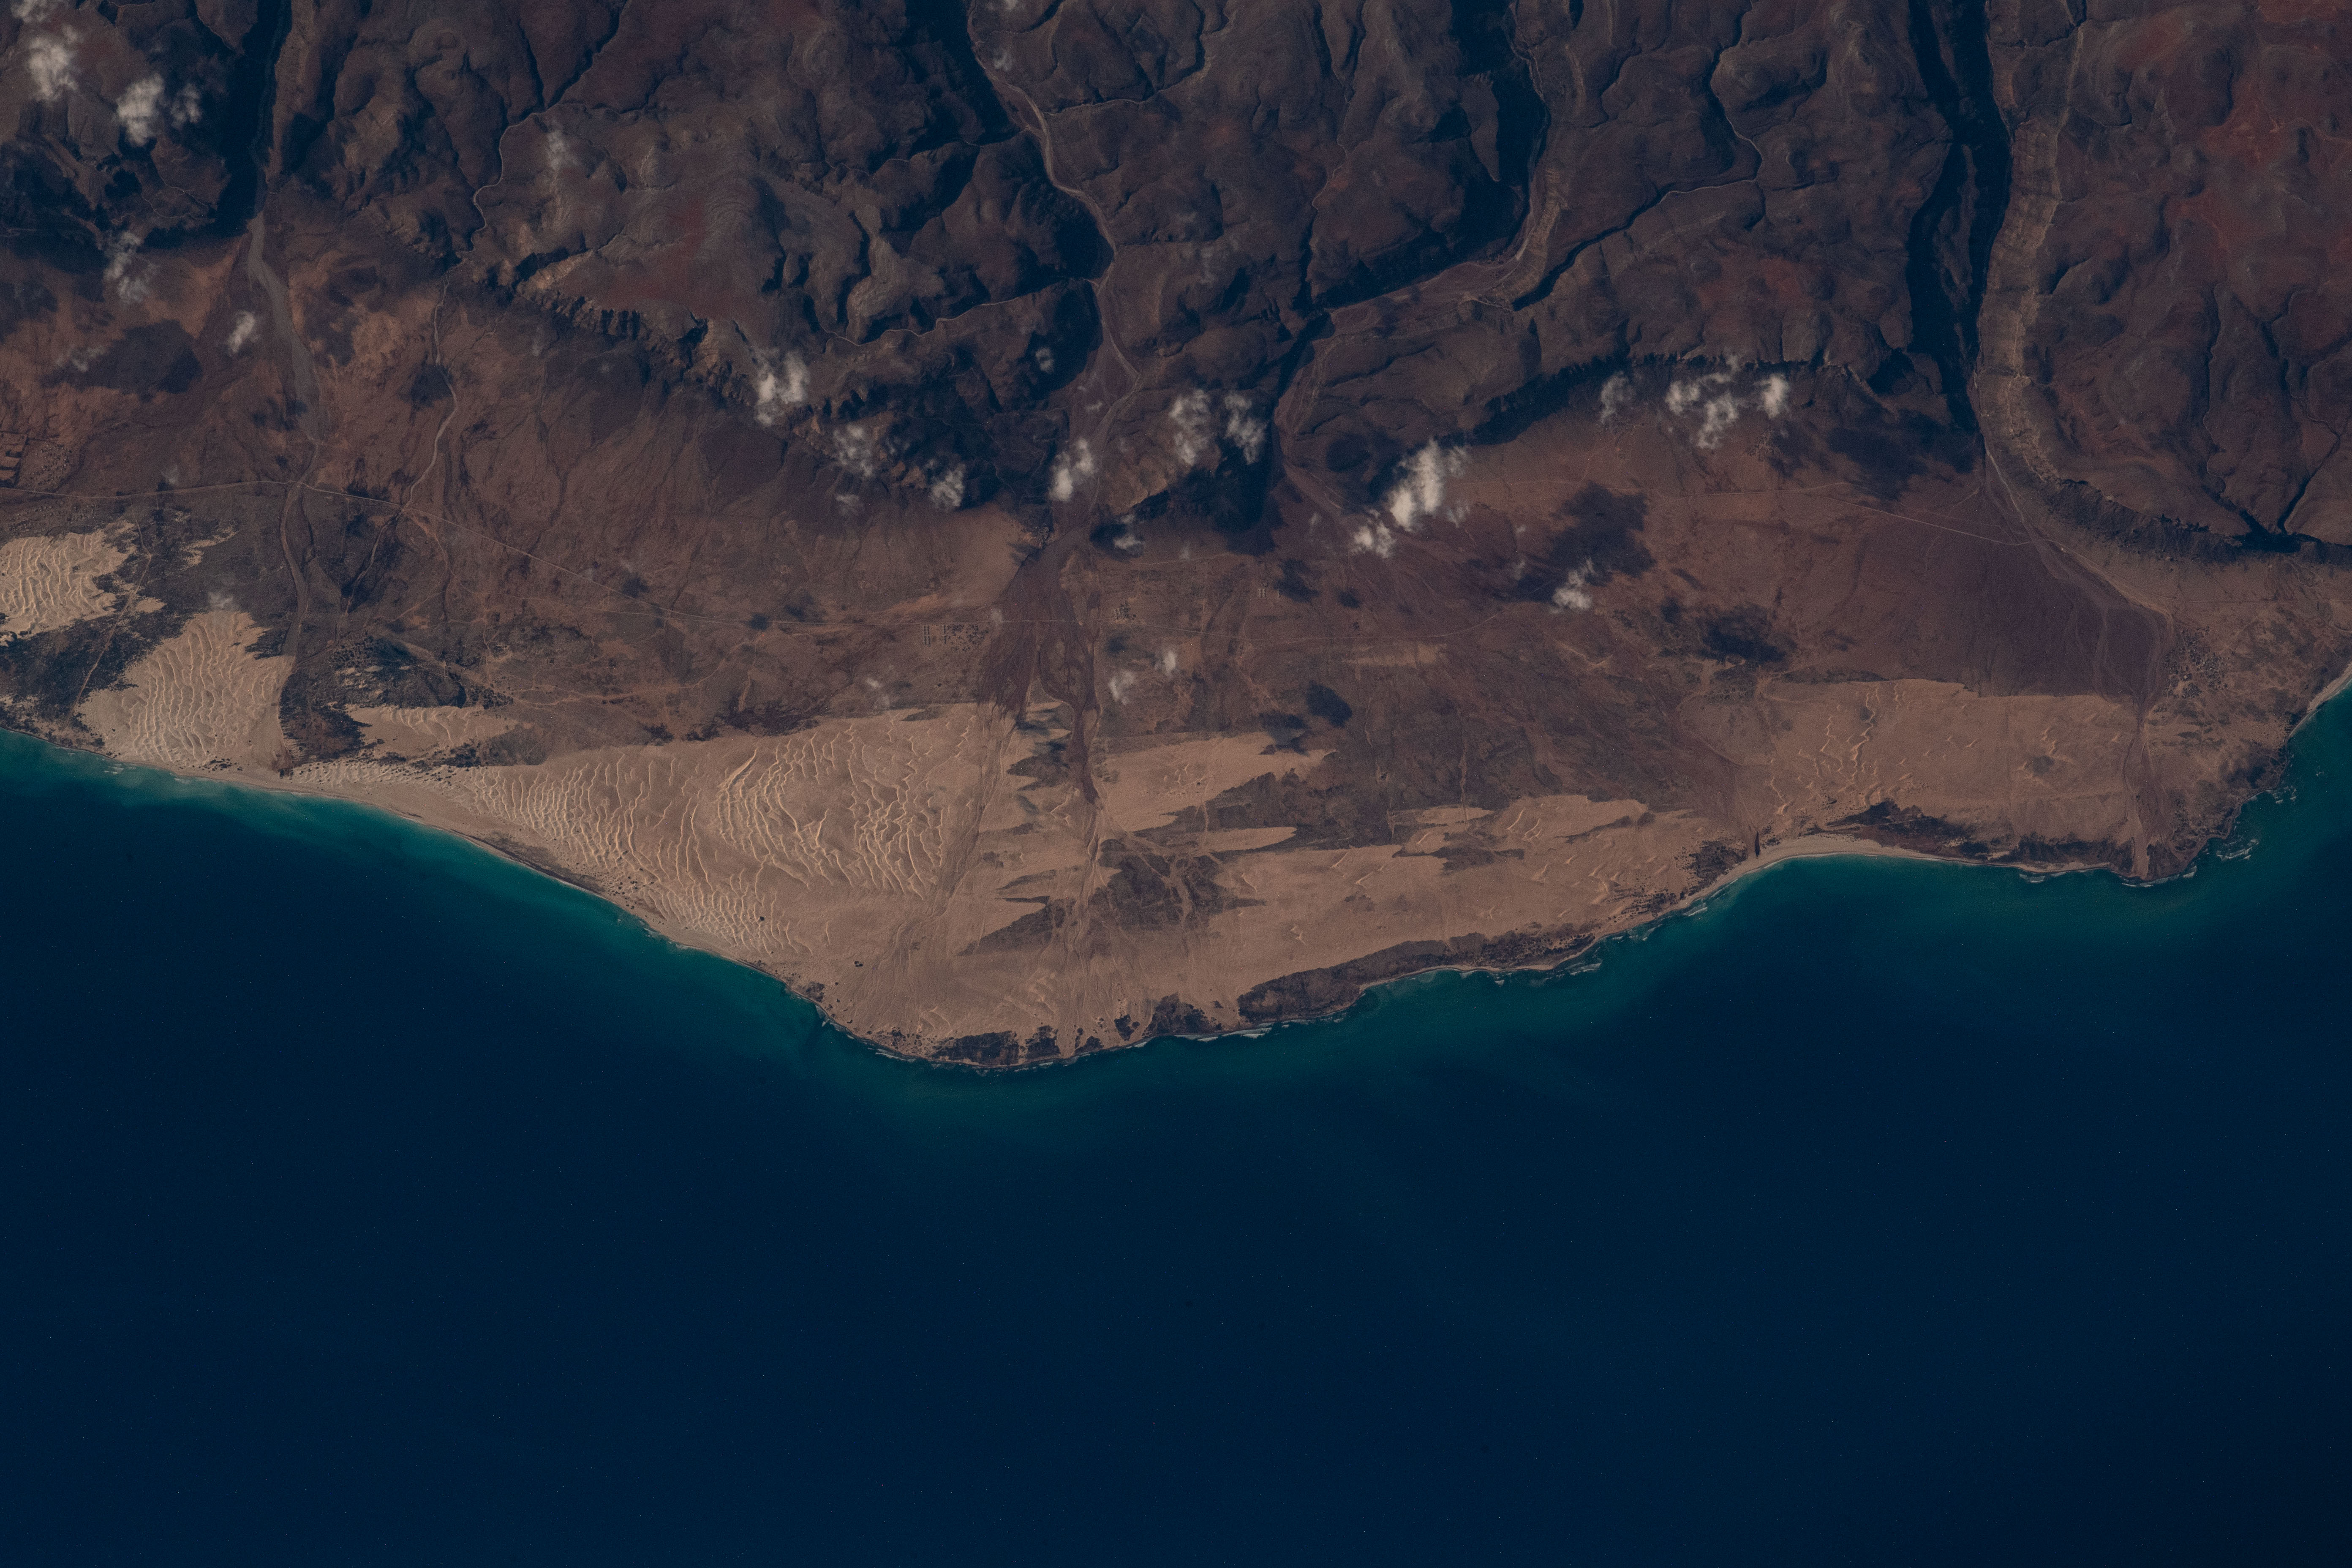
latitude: 12.4
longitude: 54.1
